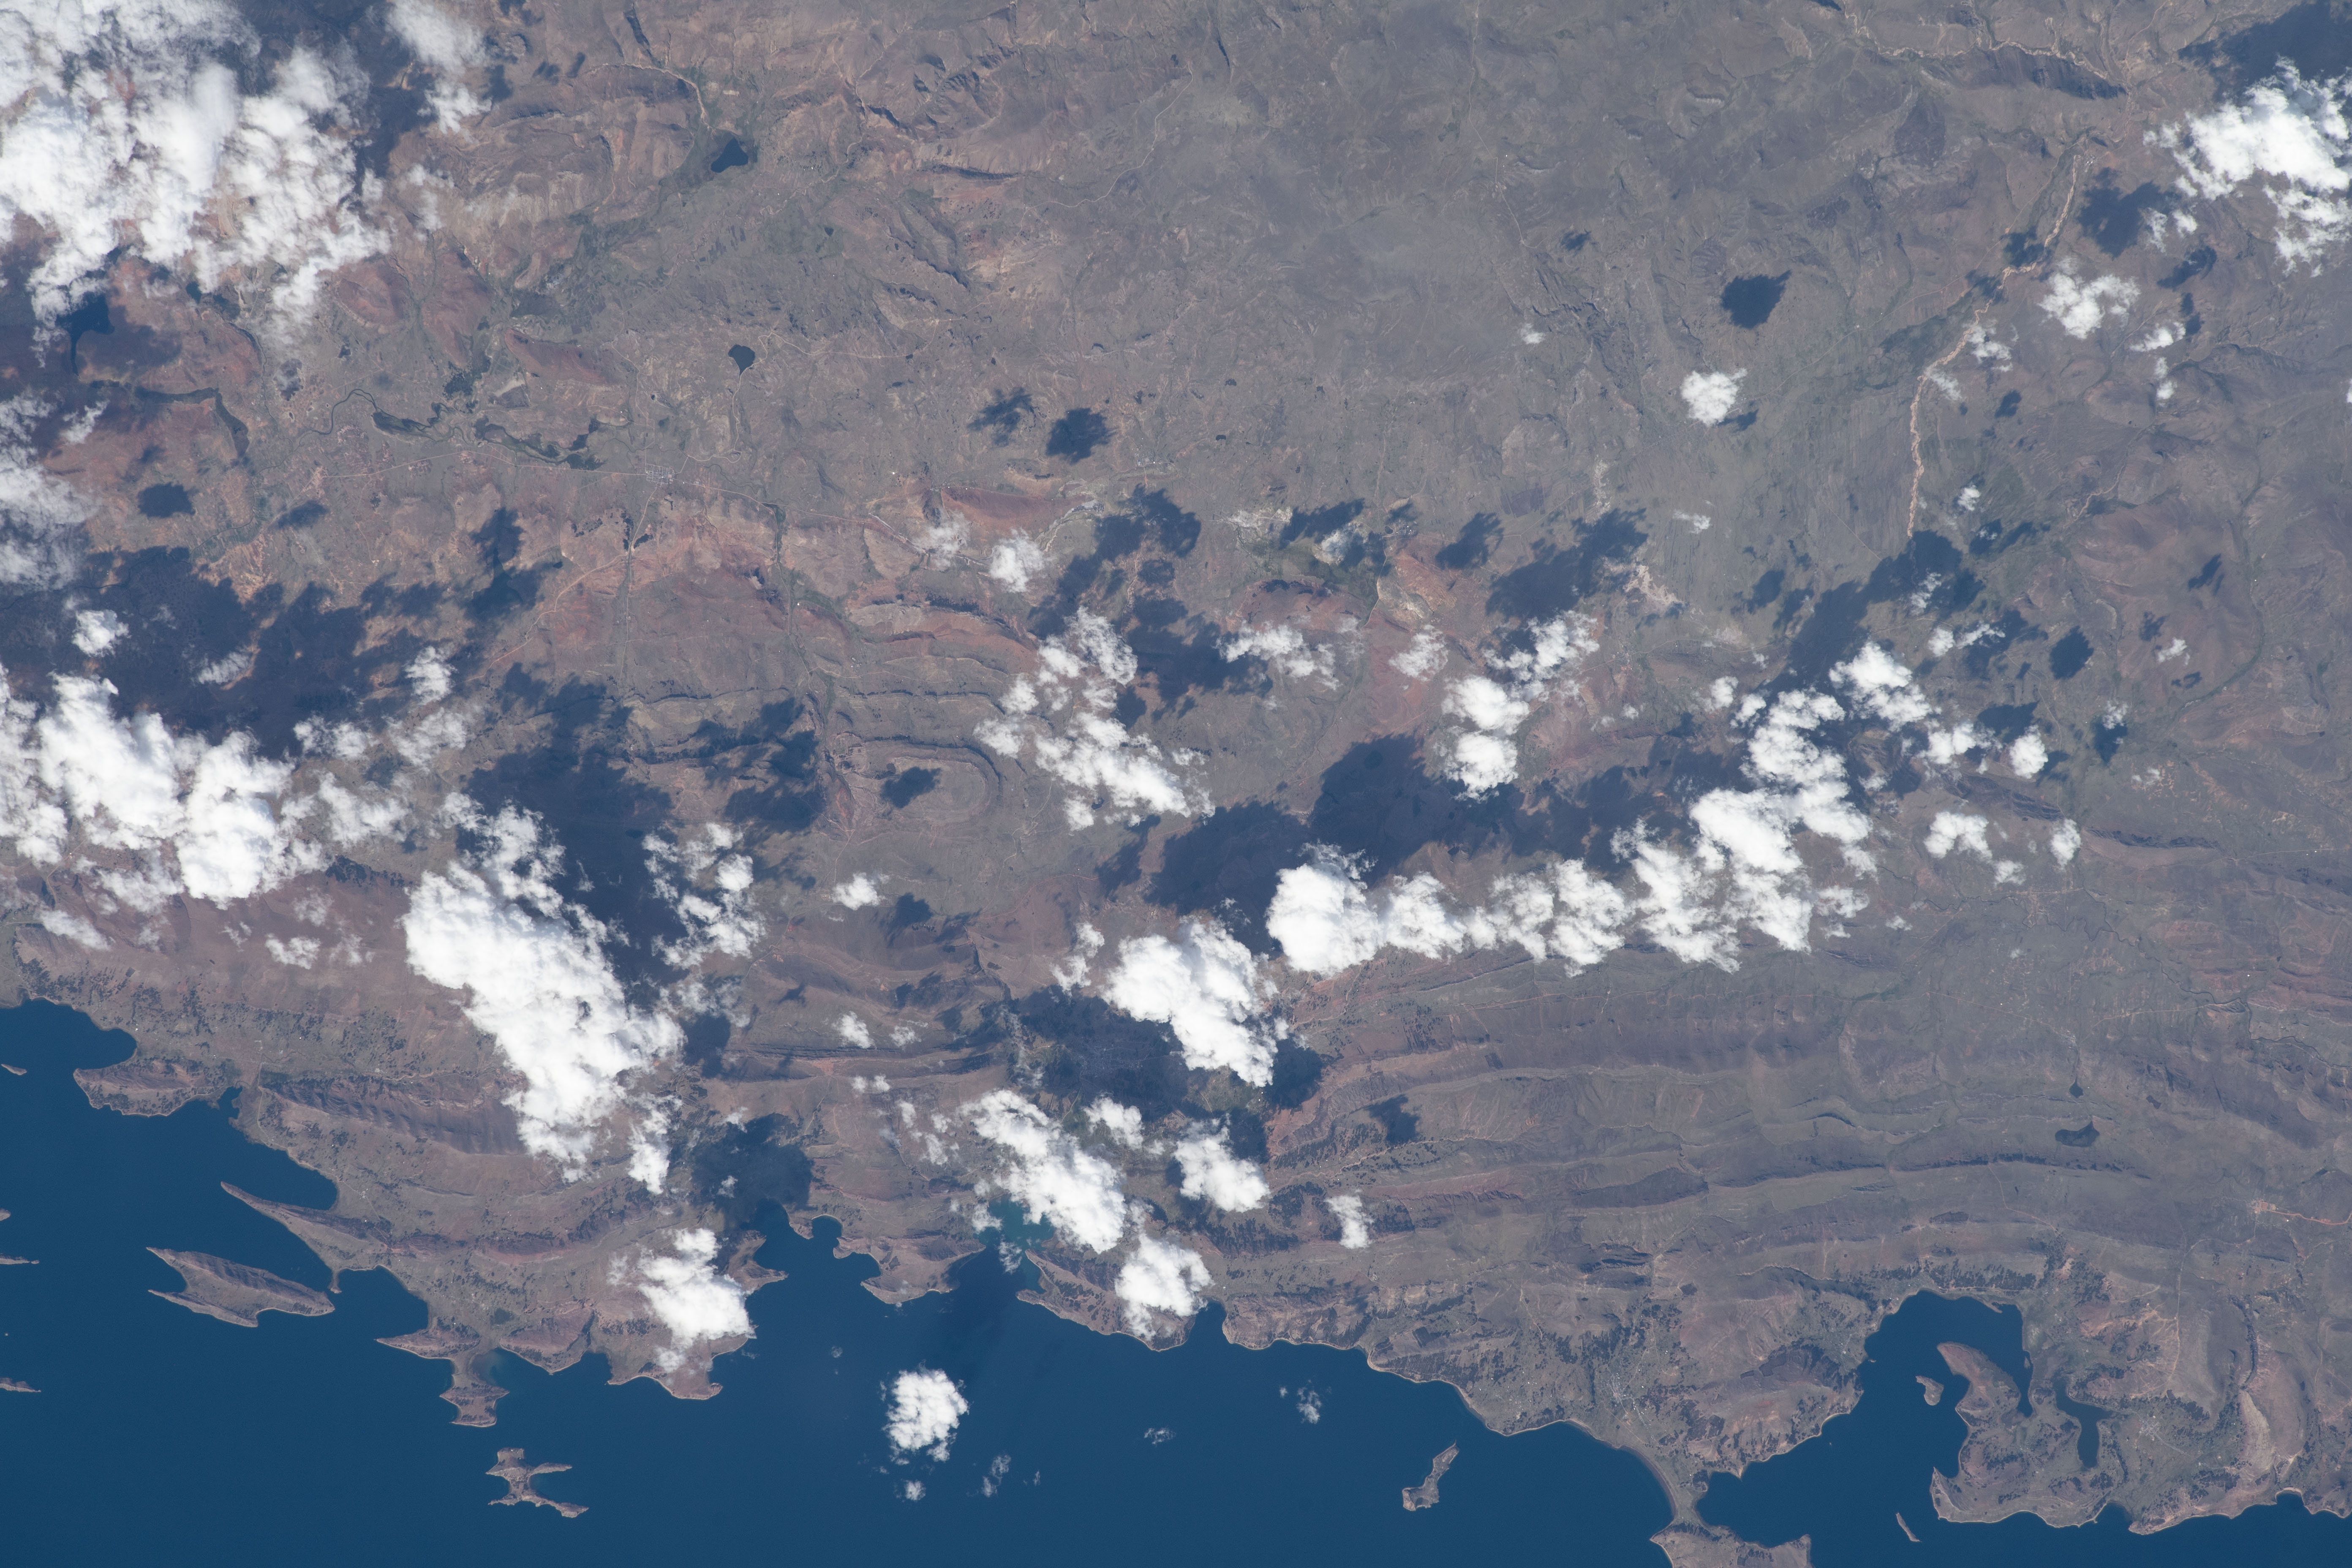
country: PERU
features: LAKE TITICACA
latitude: -15.3
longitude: -69.5
